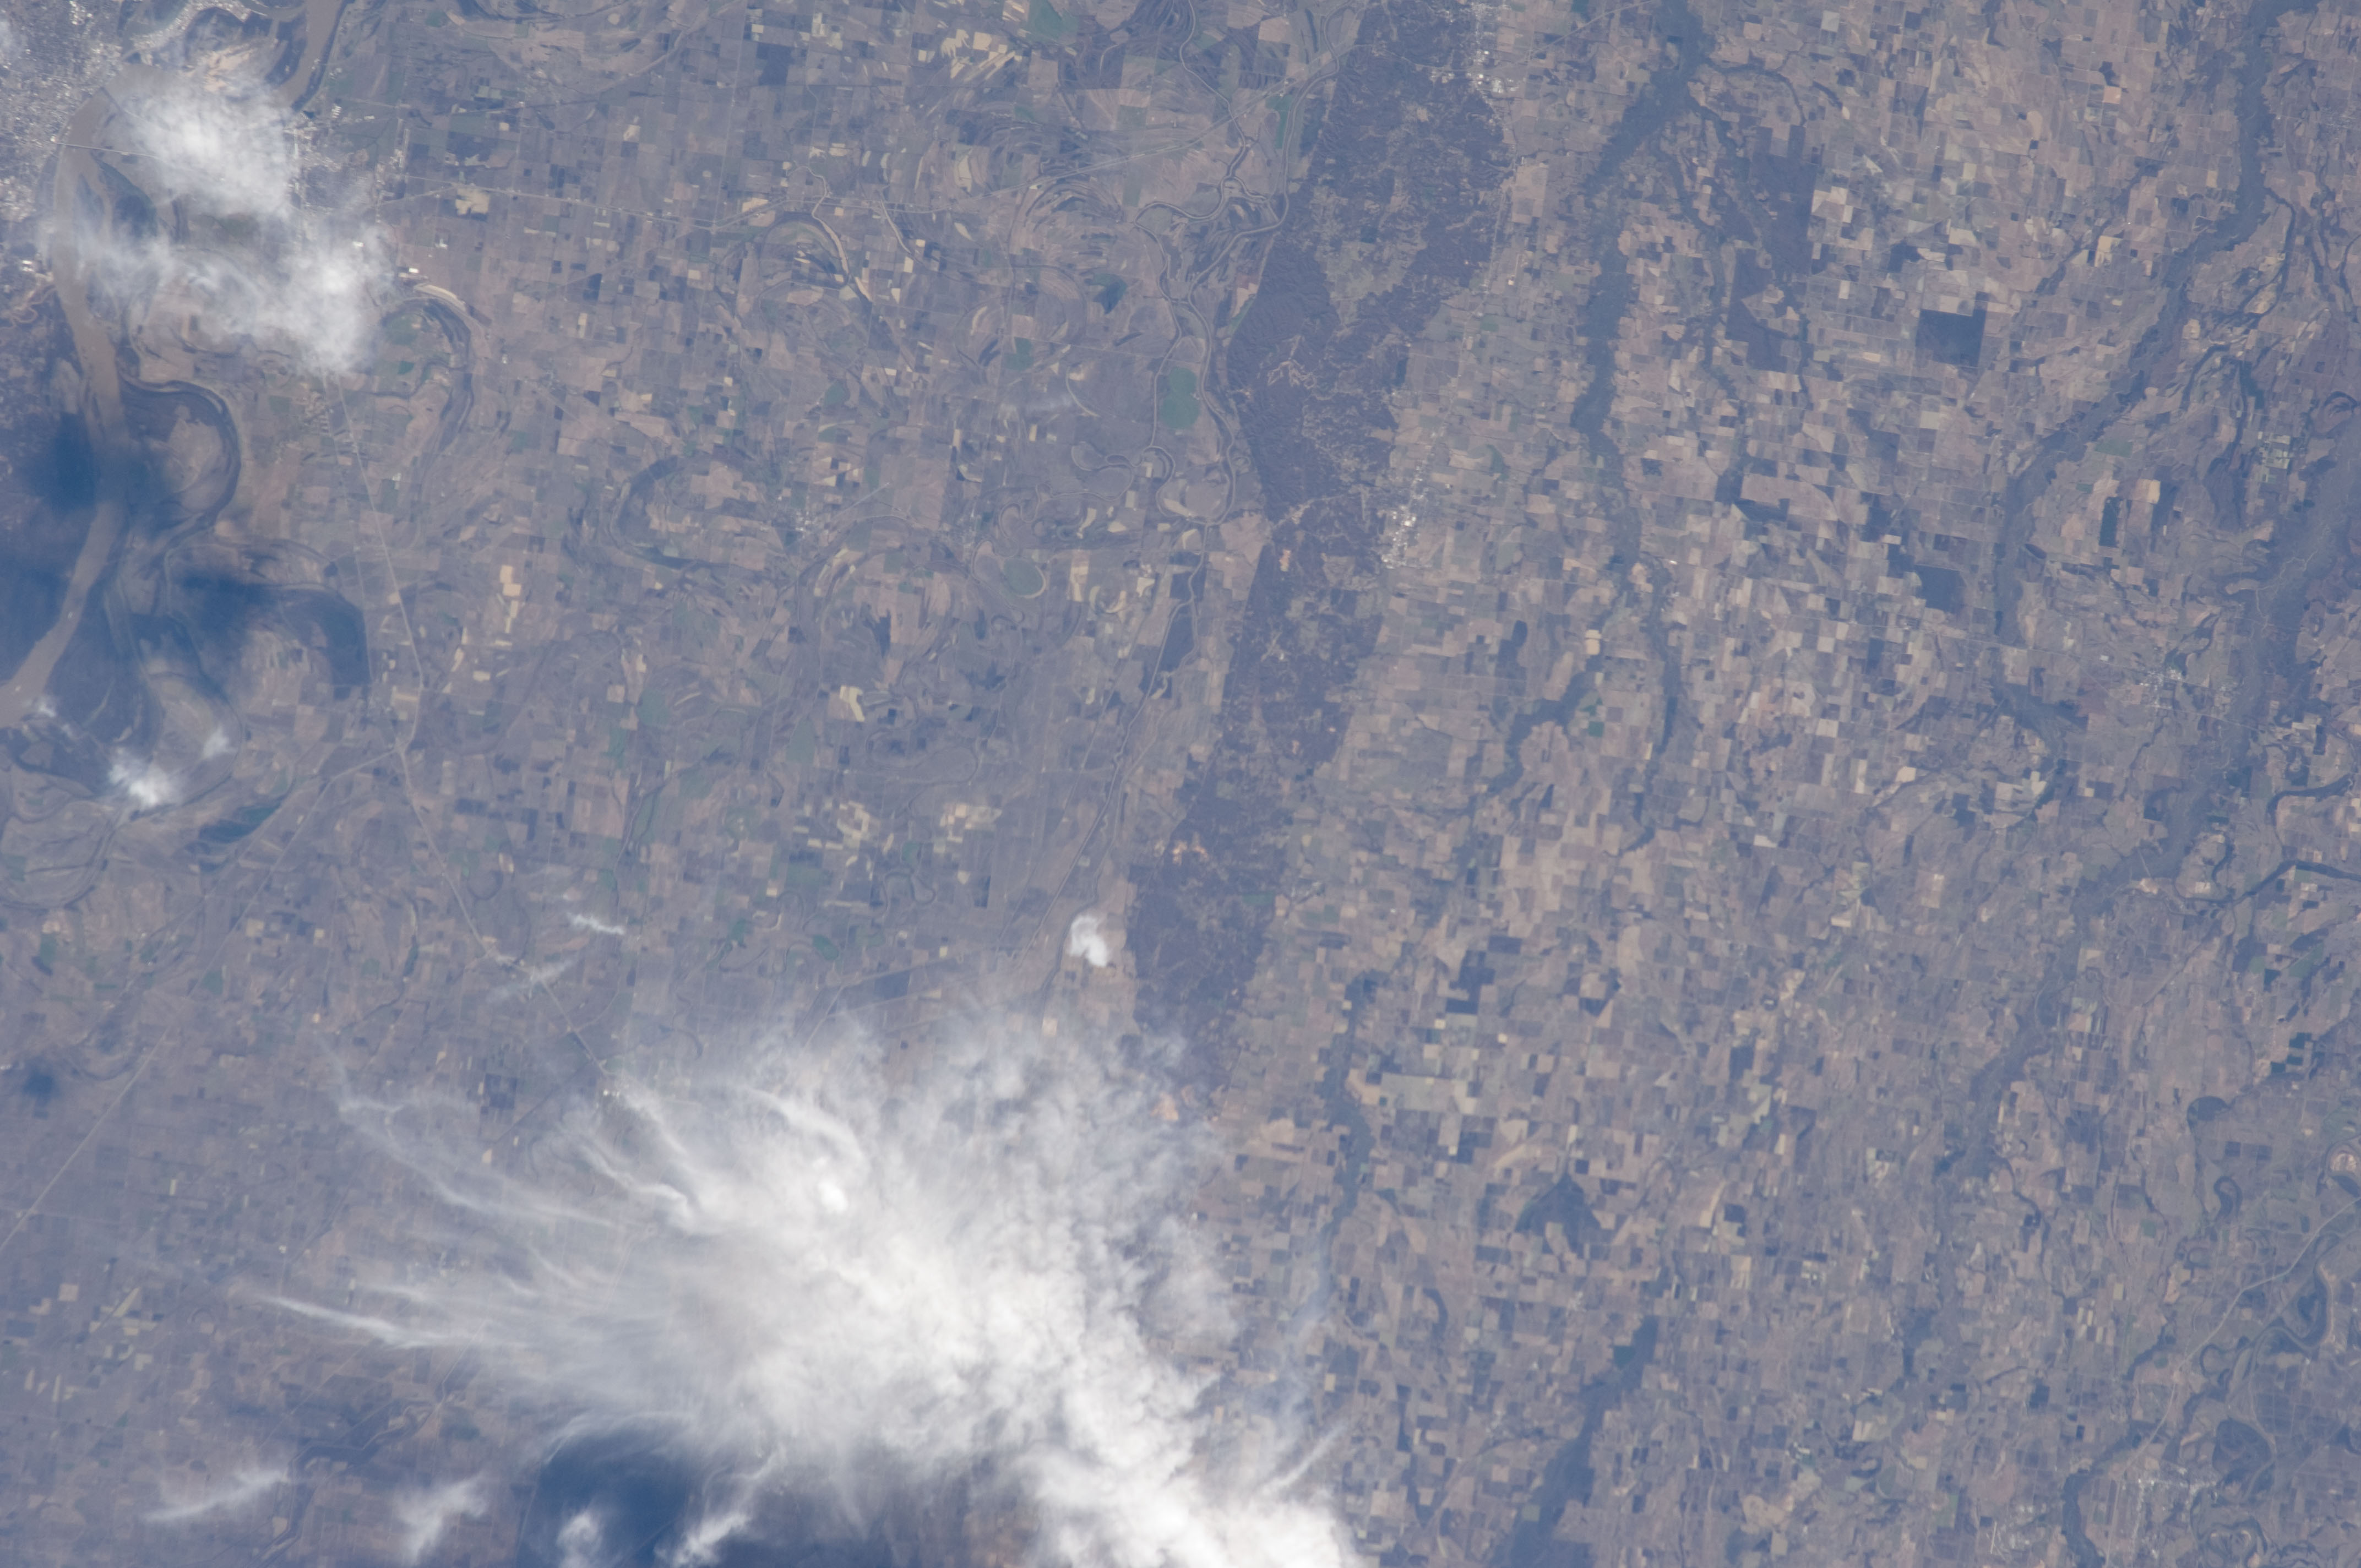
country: USA-ARKANSAS
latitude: 35.4
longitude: -90.7
